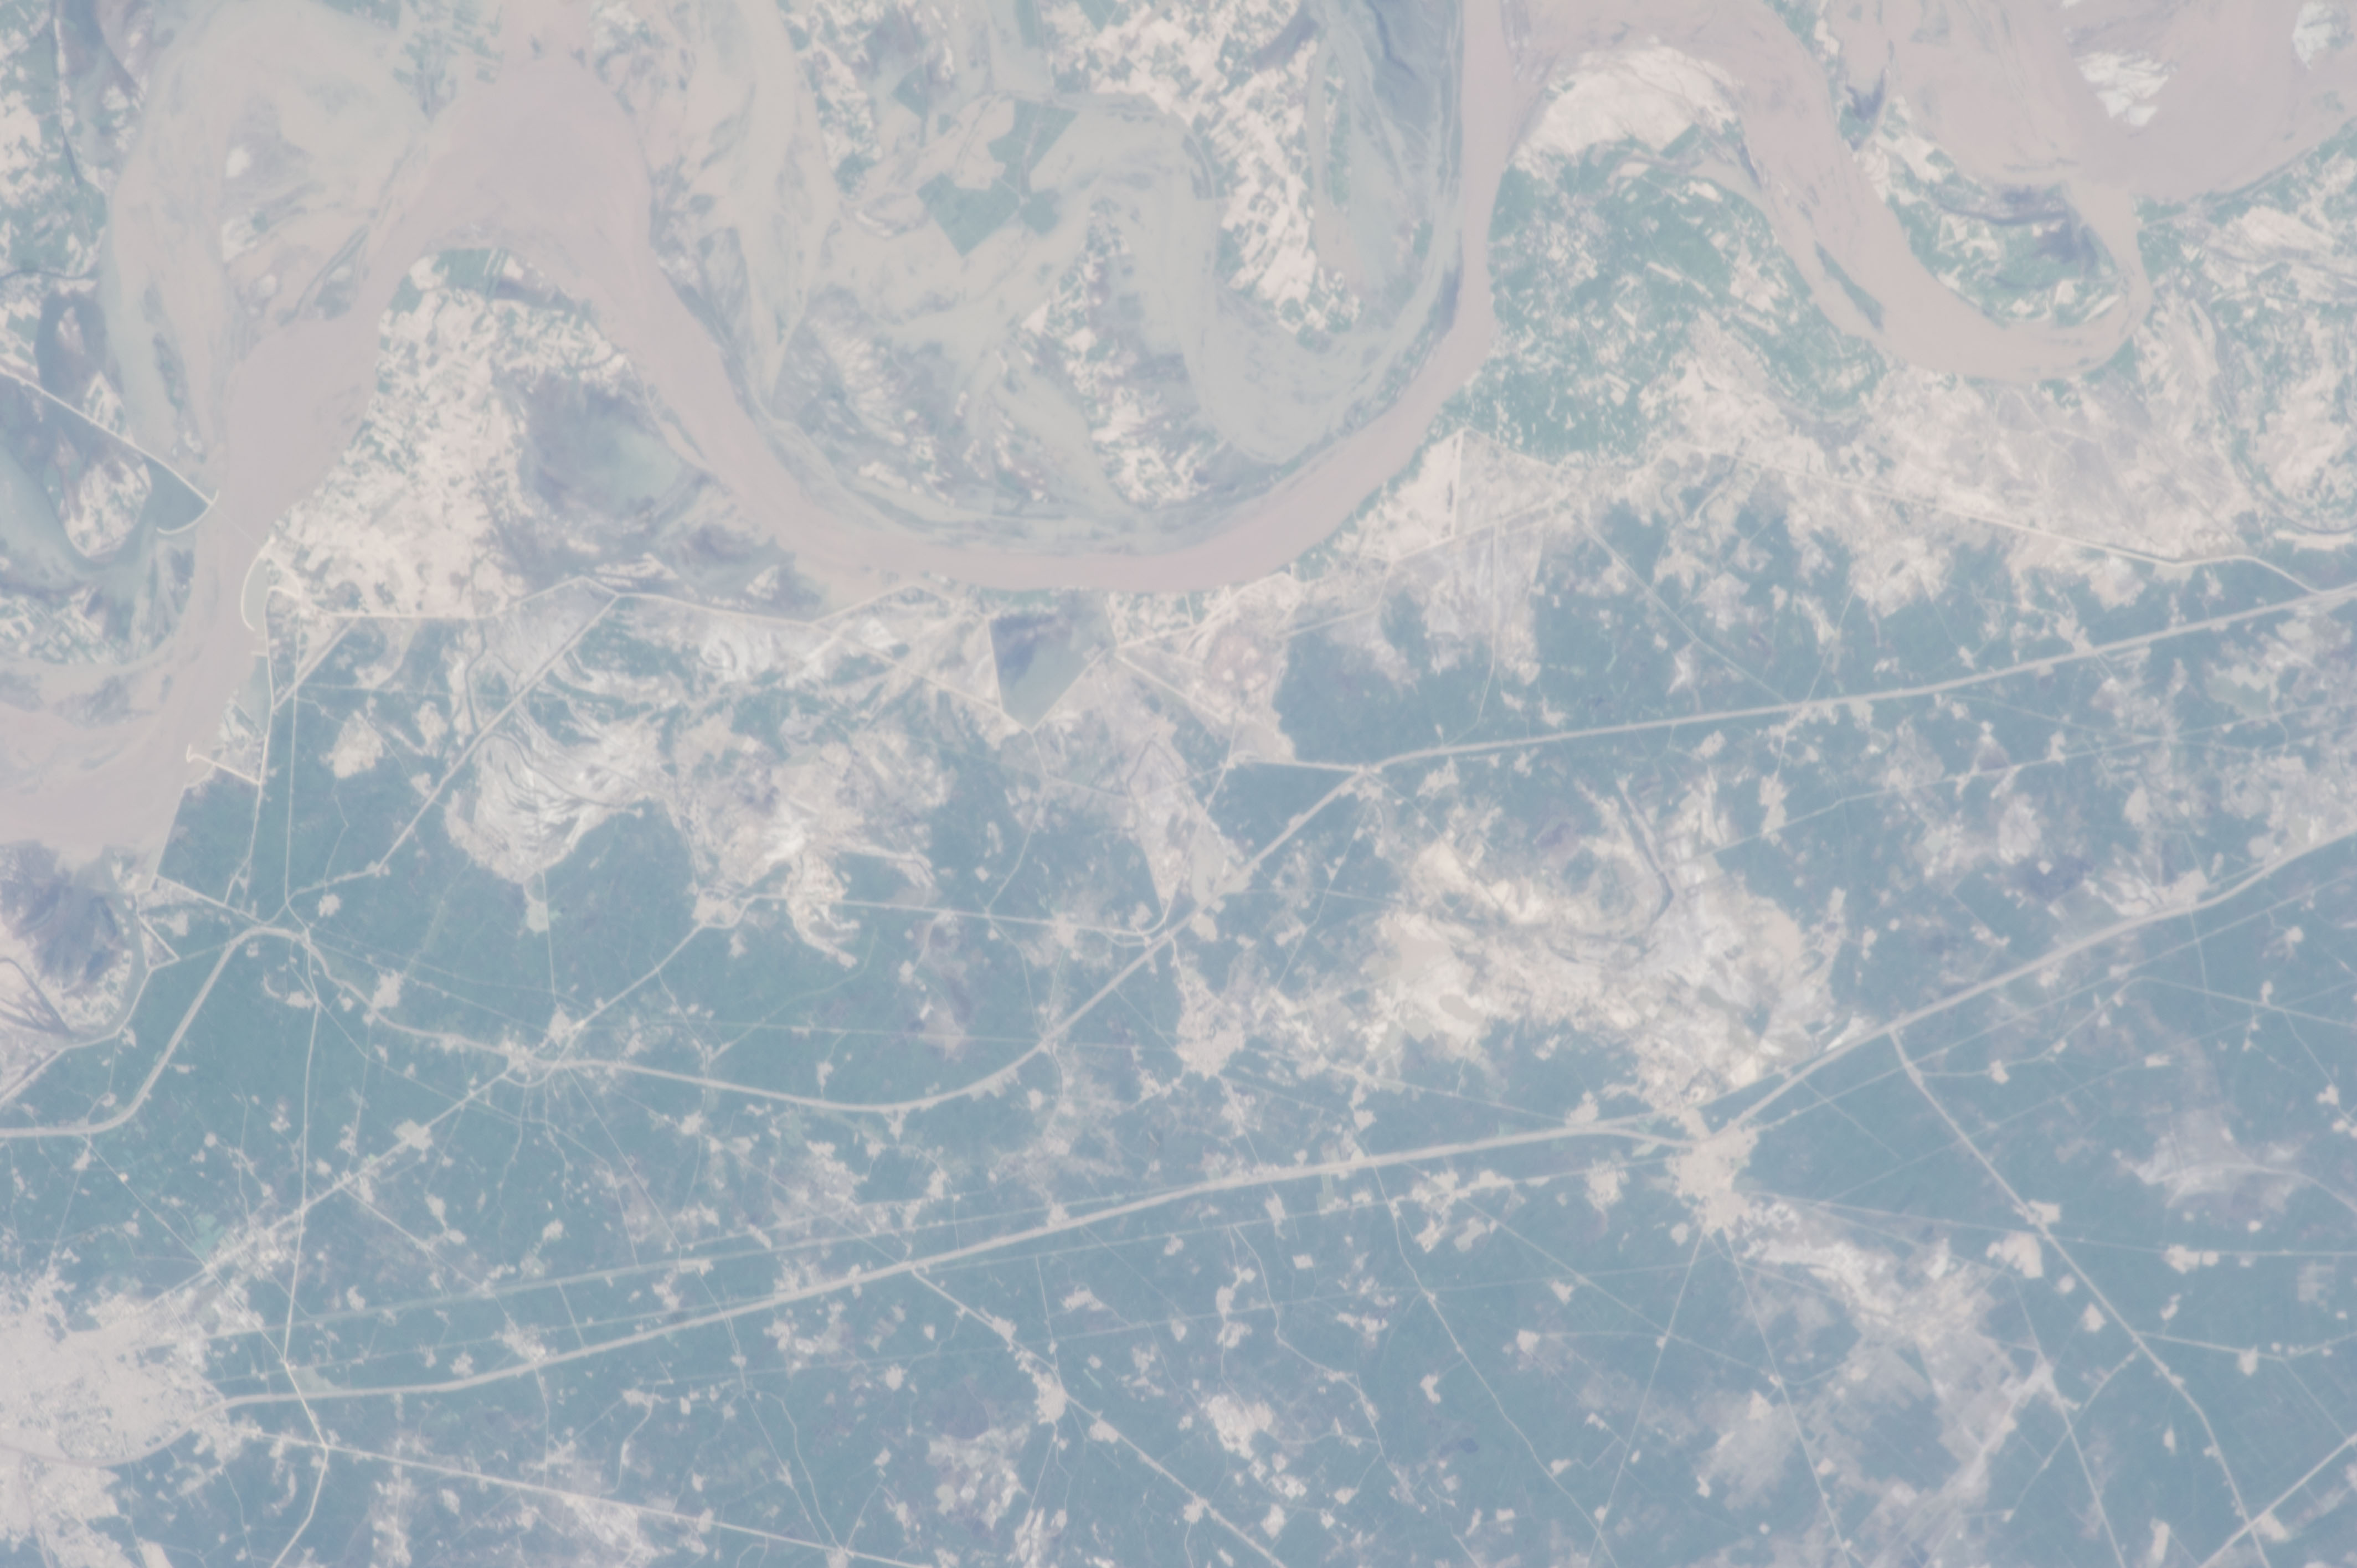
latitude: 27.3
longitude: 68.0
